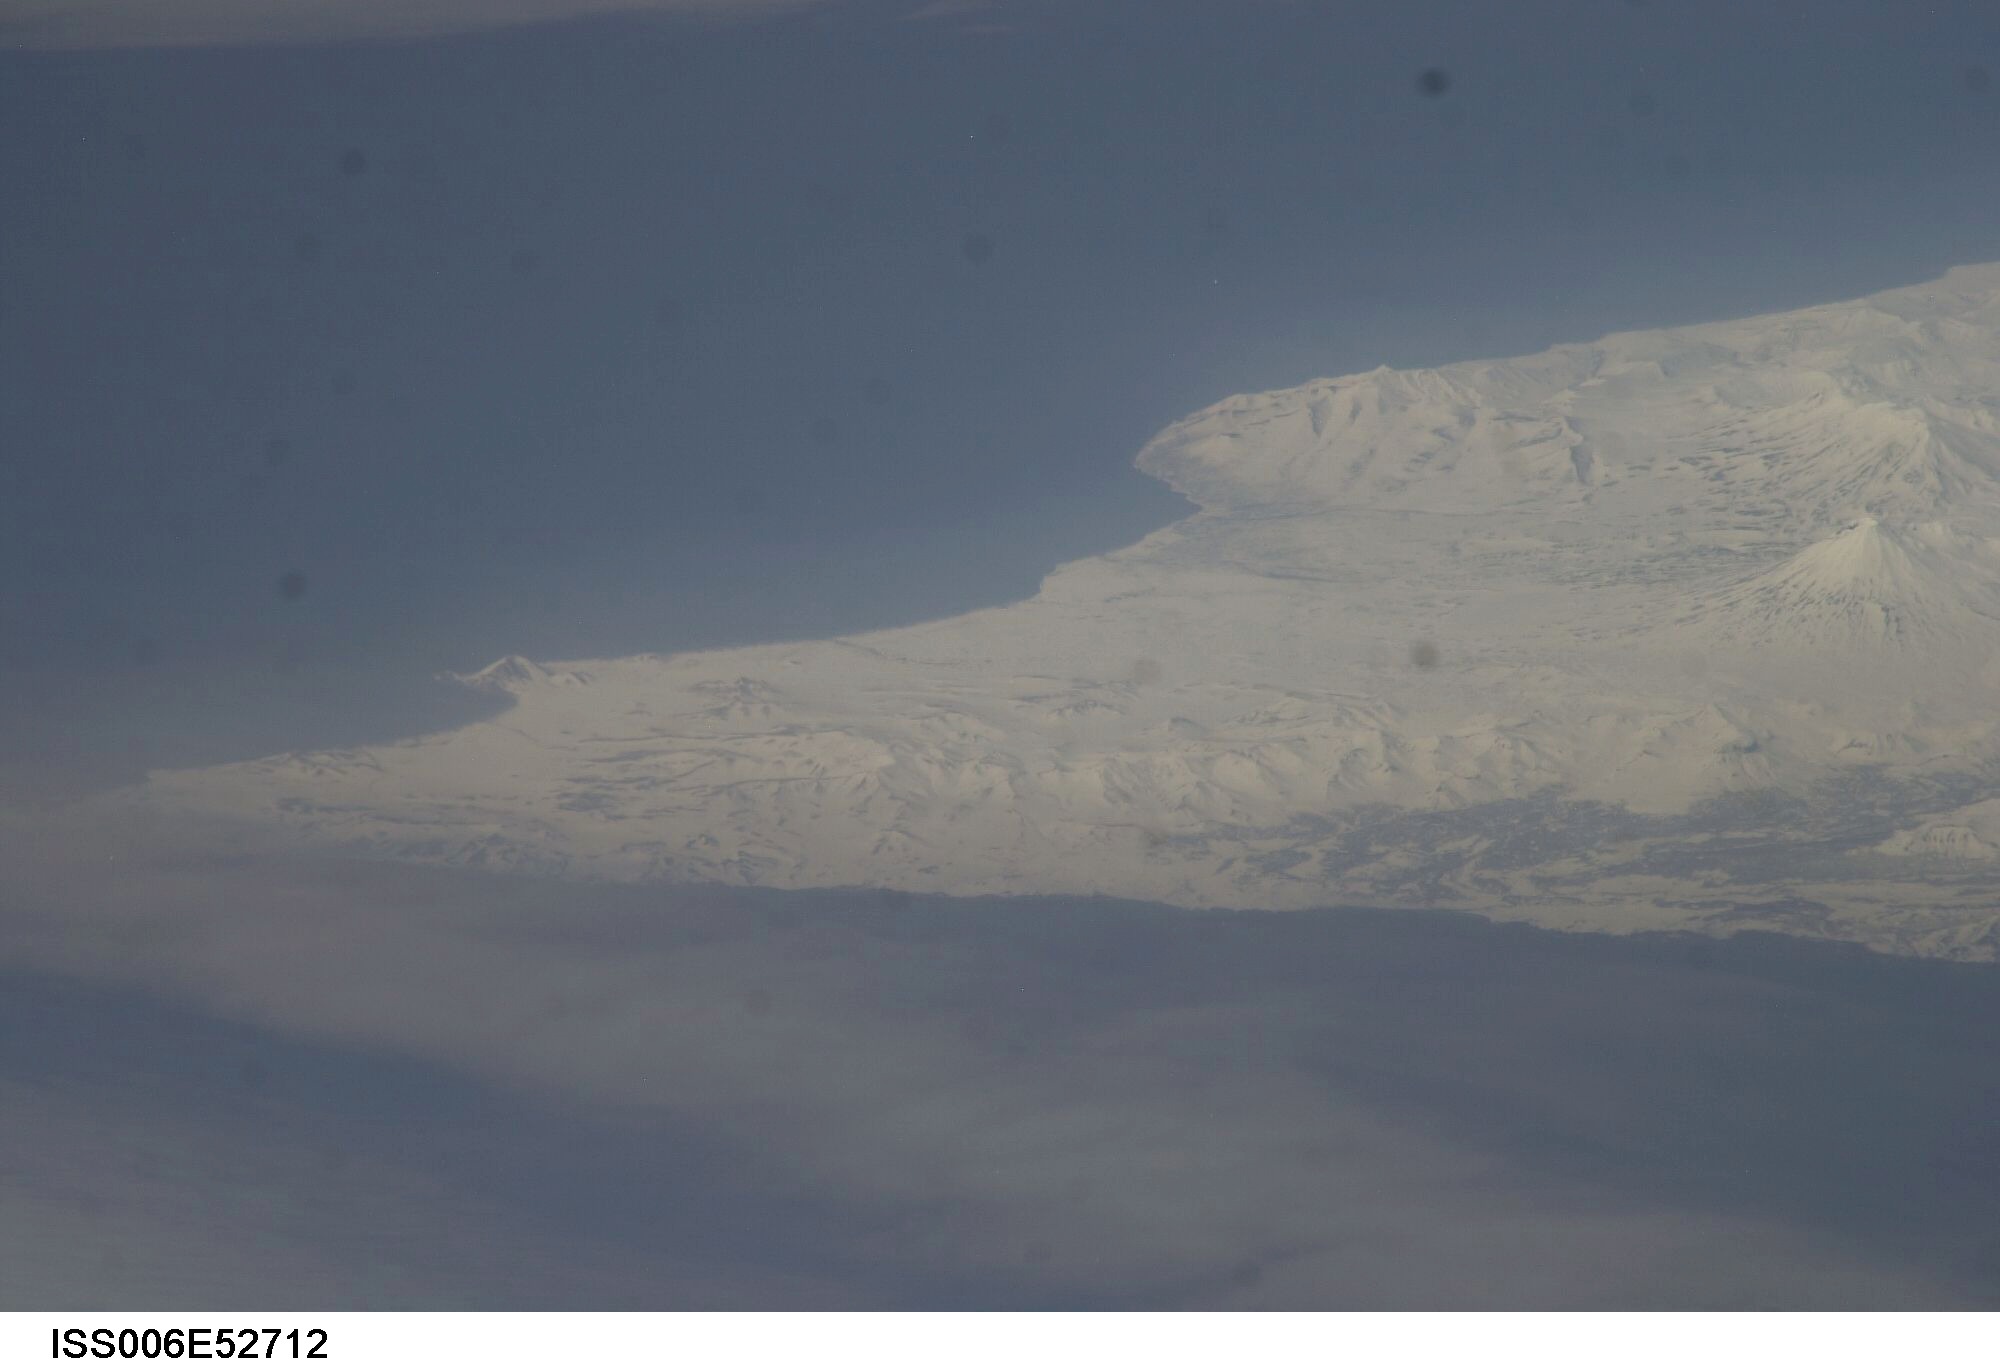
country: RUSSIAN FEDERATION
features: LAPATKA POINT
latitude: 51.2
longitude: 156.8
